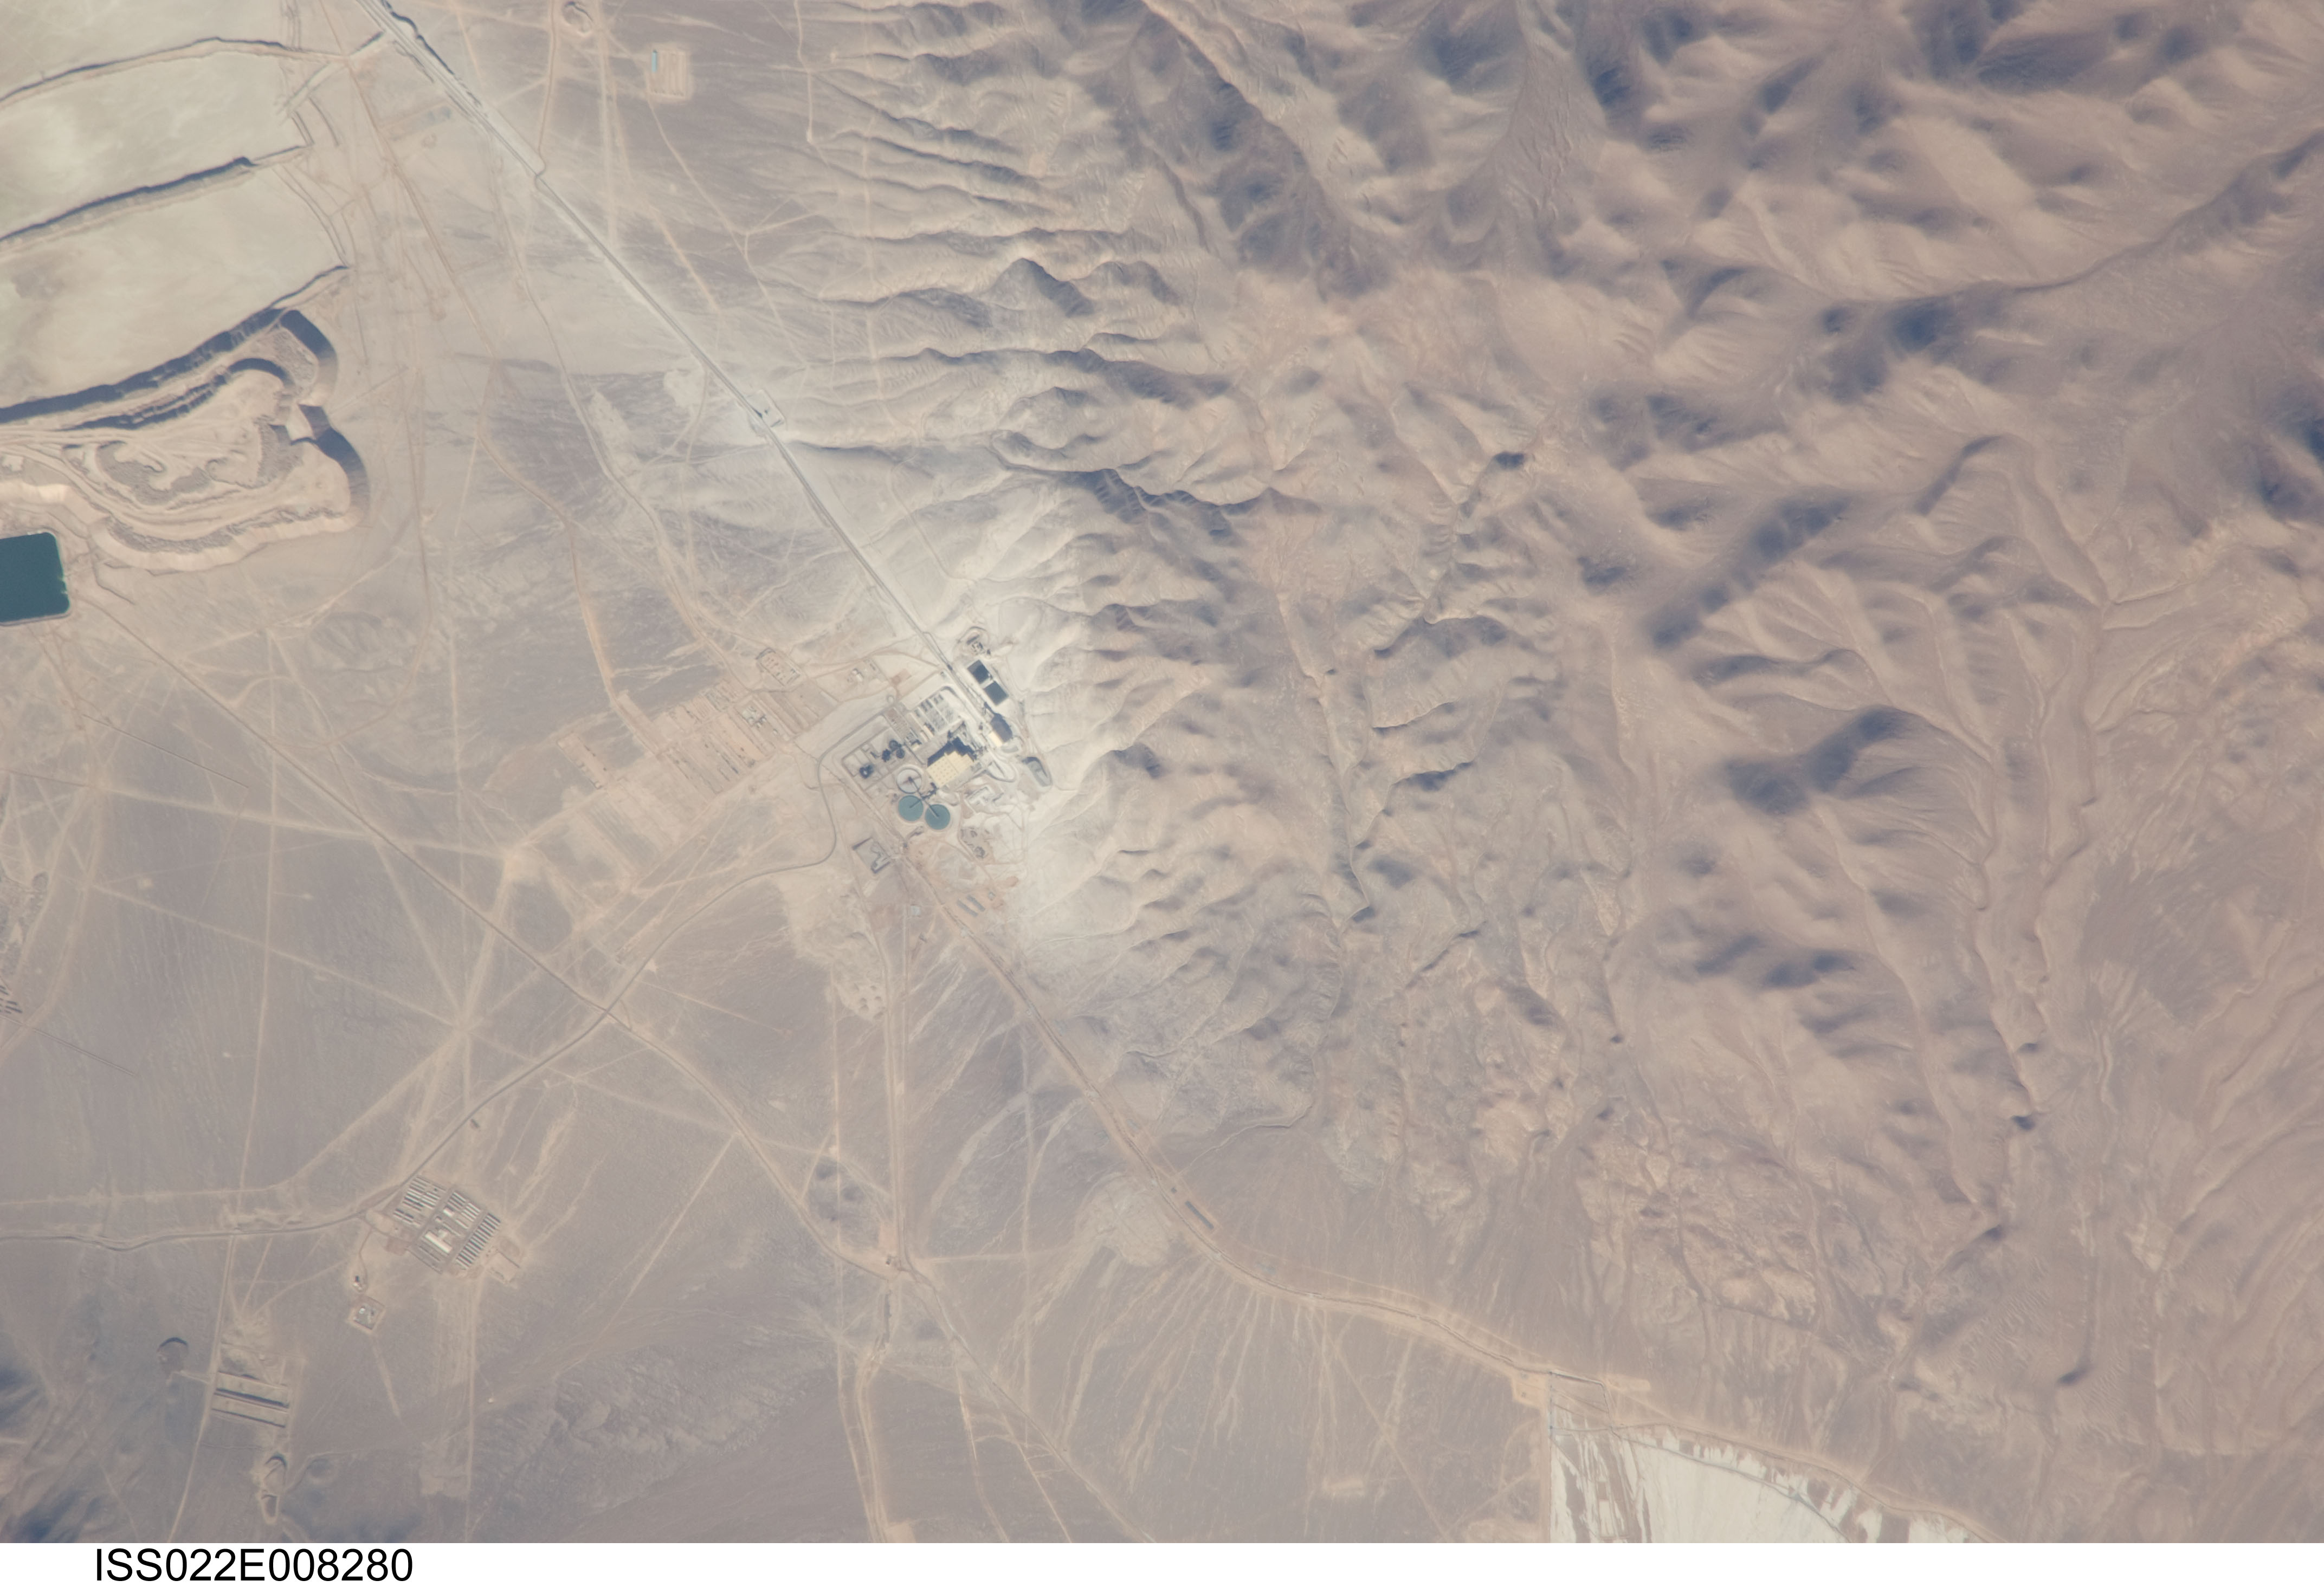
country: CHILE
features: PLANT, CORD. DOMEYKO
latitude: -24.4
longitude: -69.1
